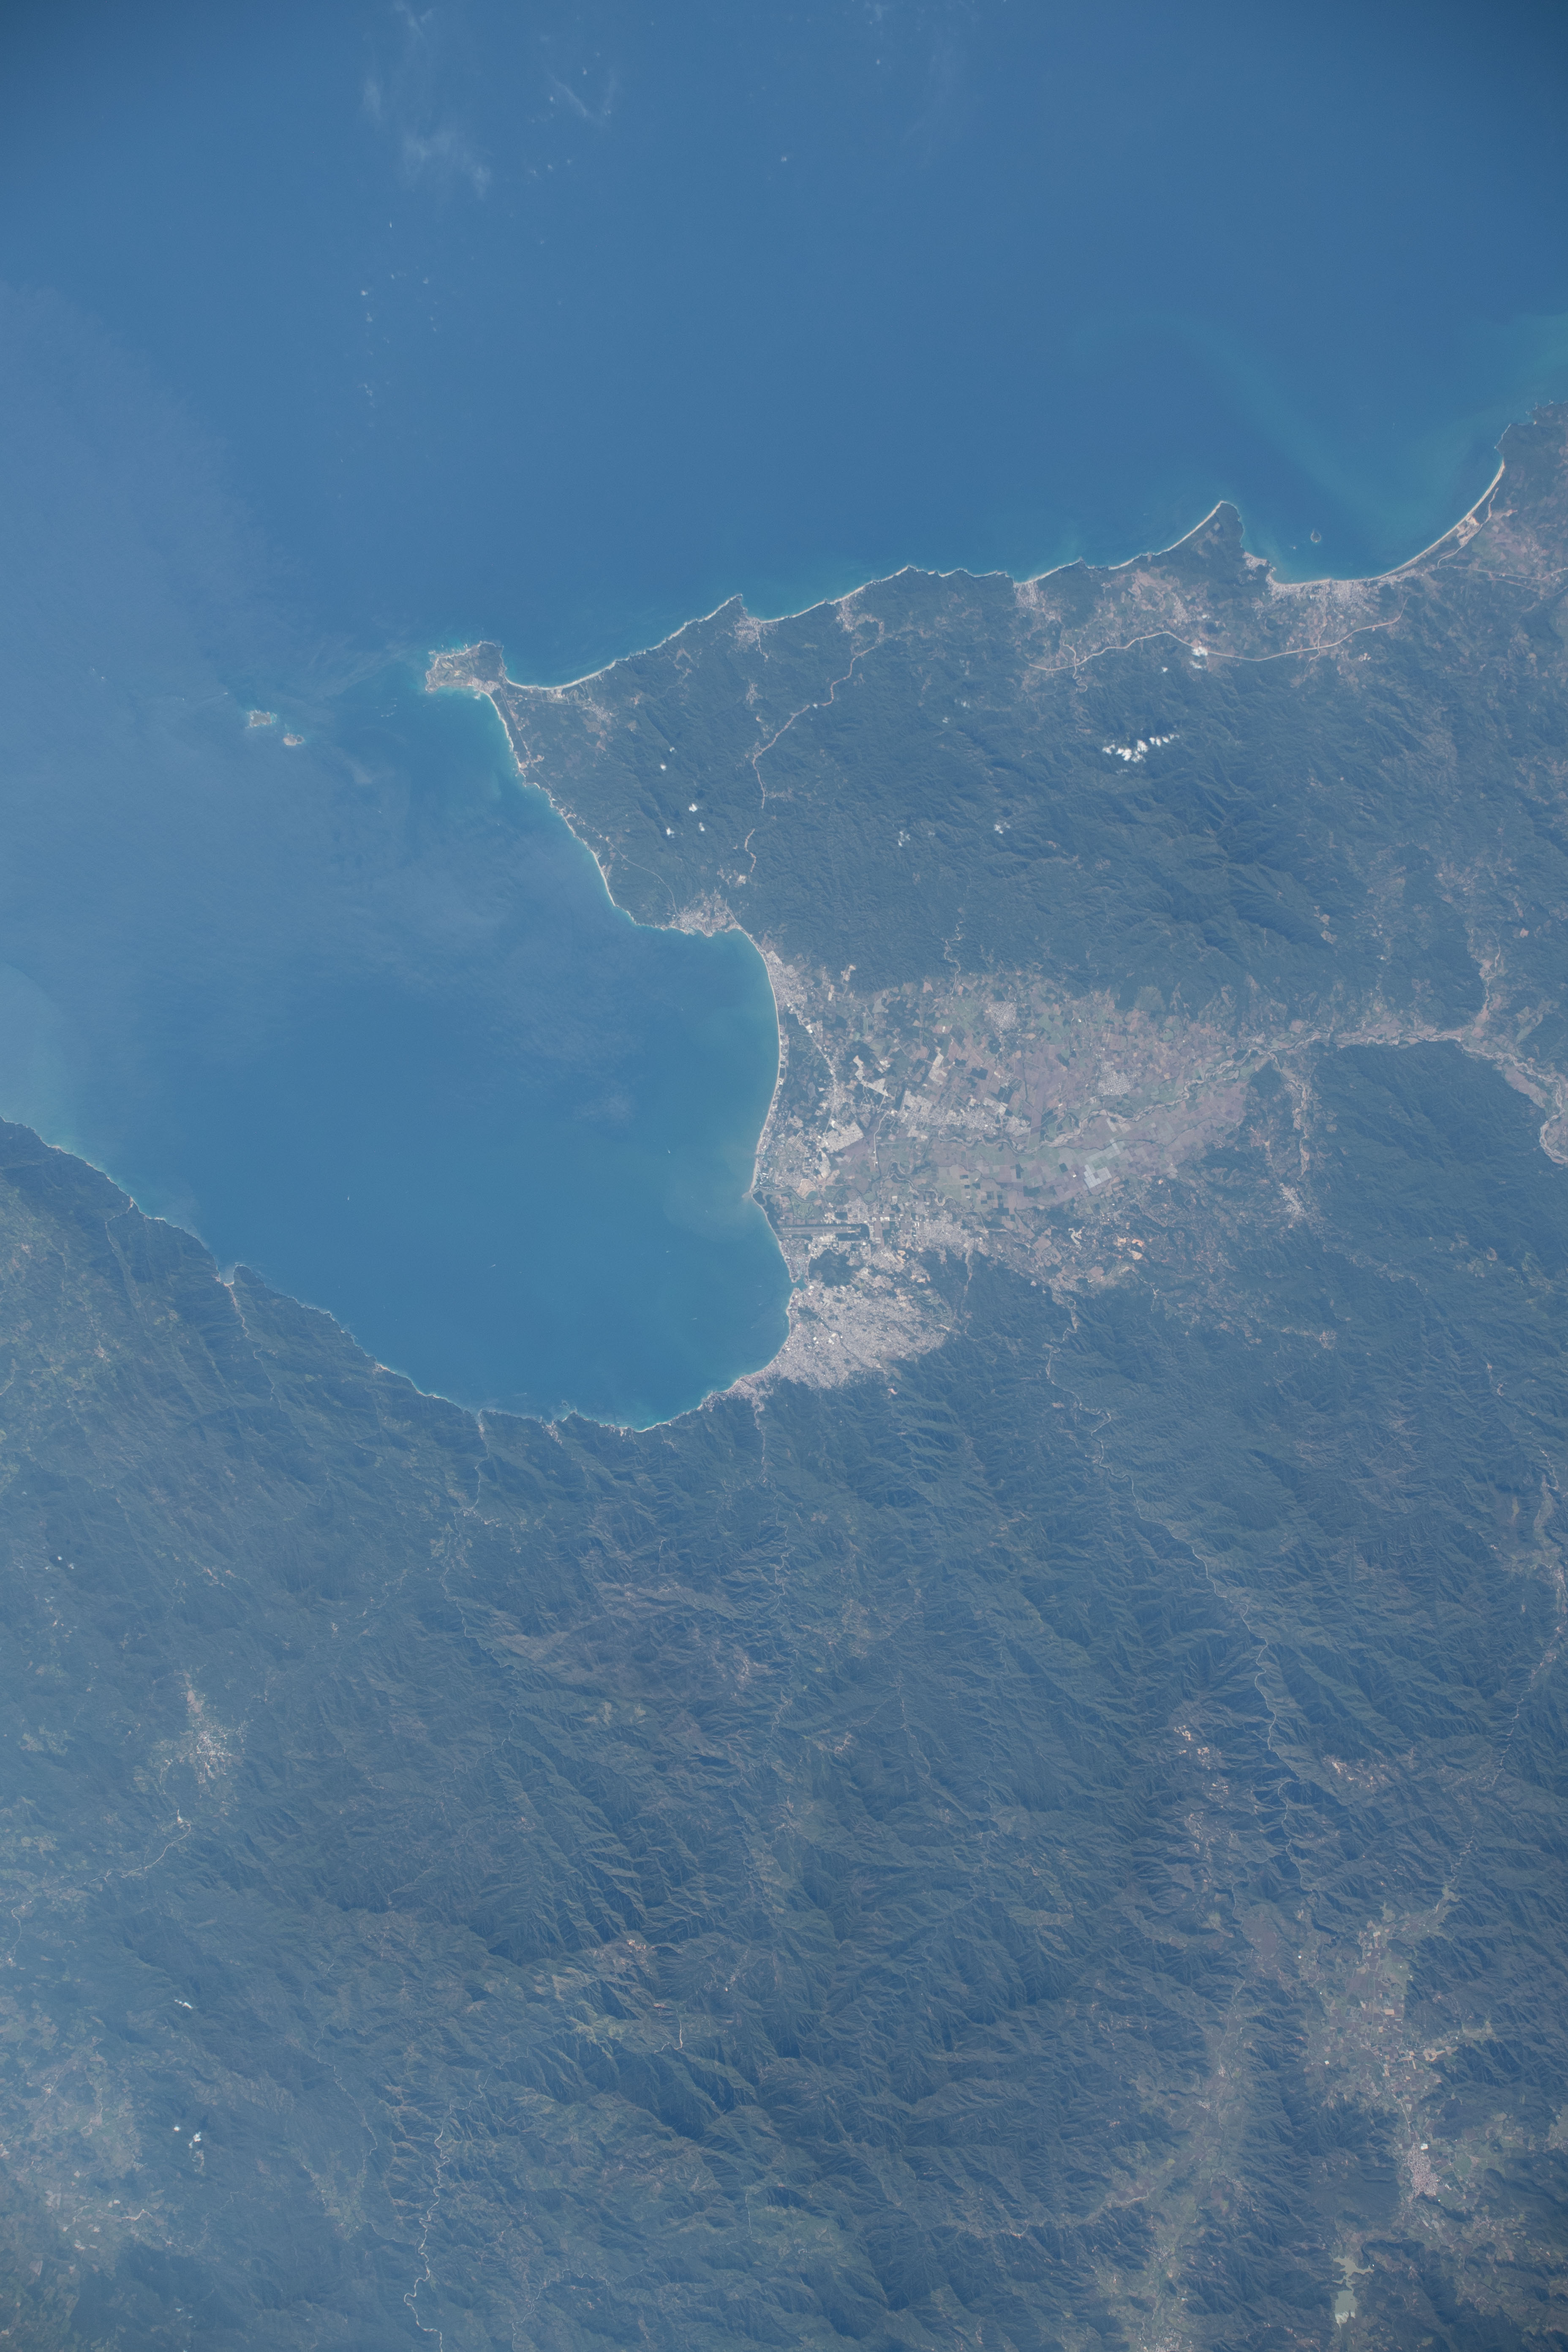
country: MEXICO
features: BANDERAS BAY, COAST, PUERTO VALLARTA
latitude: 20.7
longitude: -105.3
